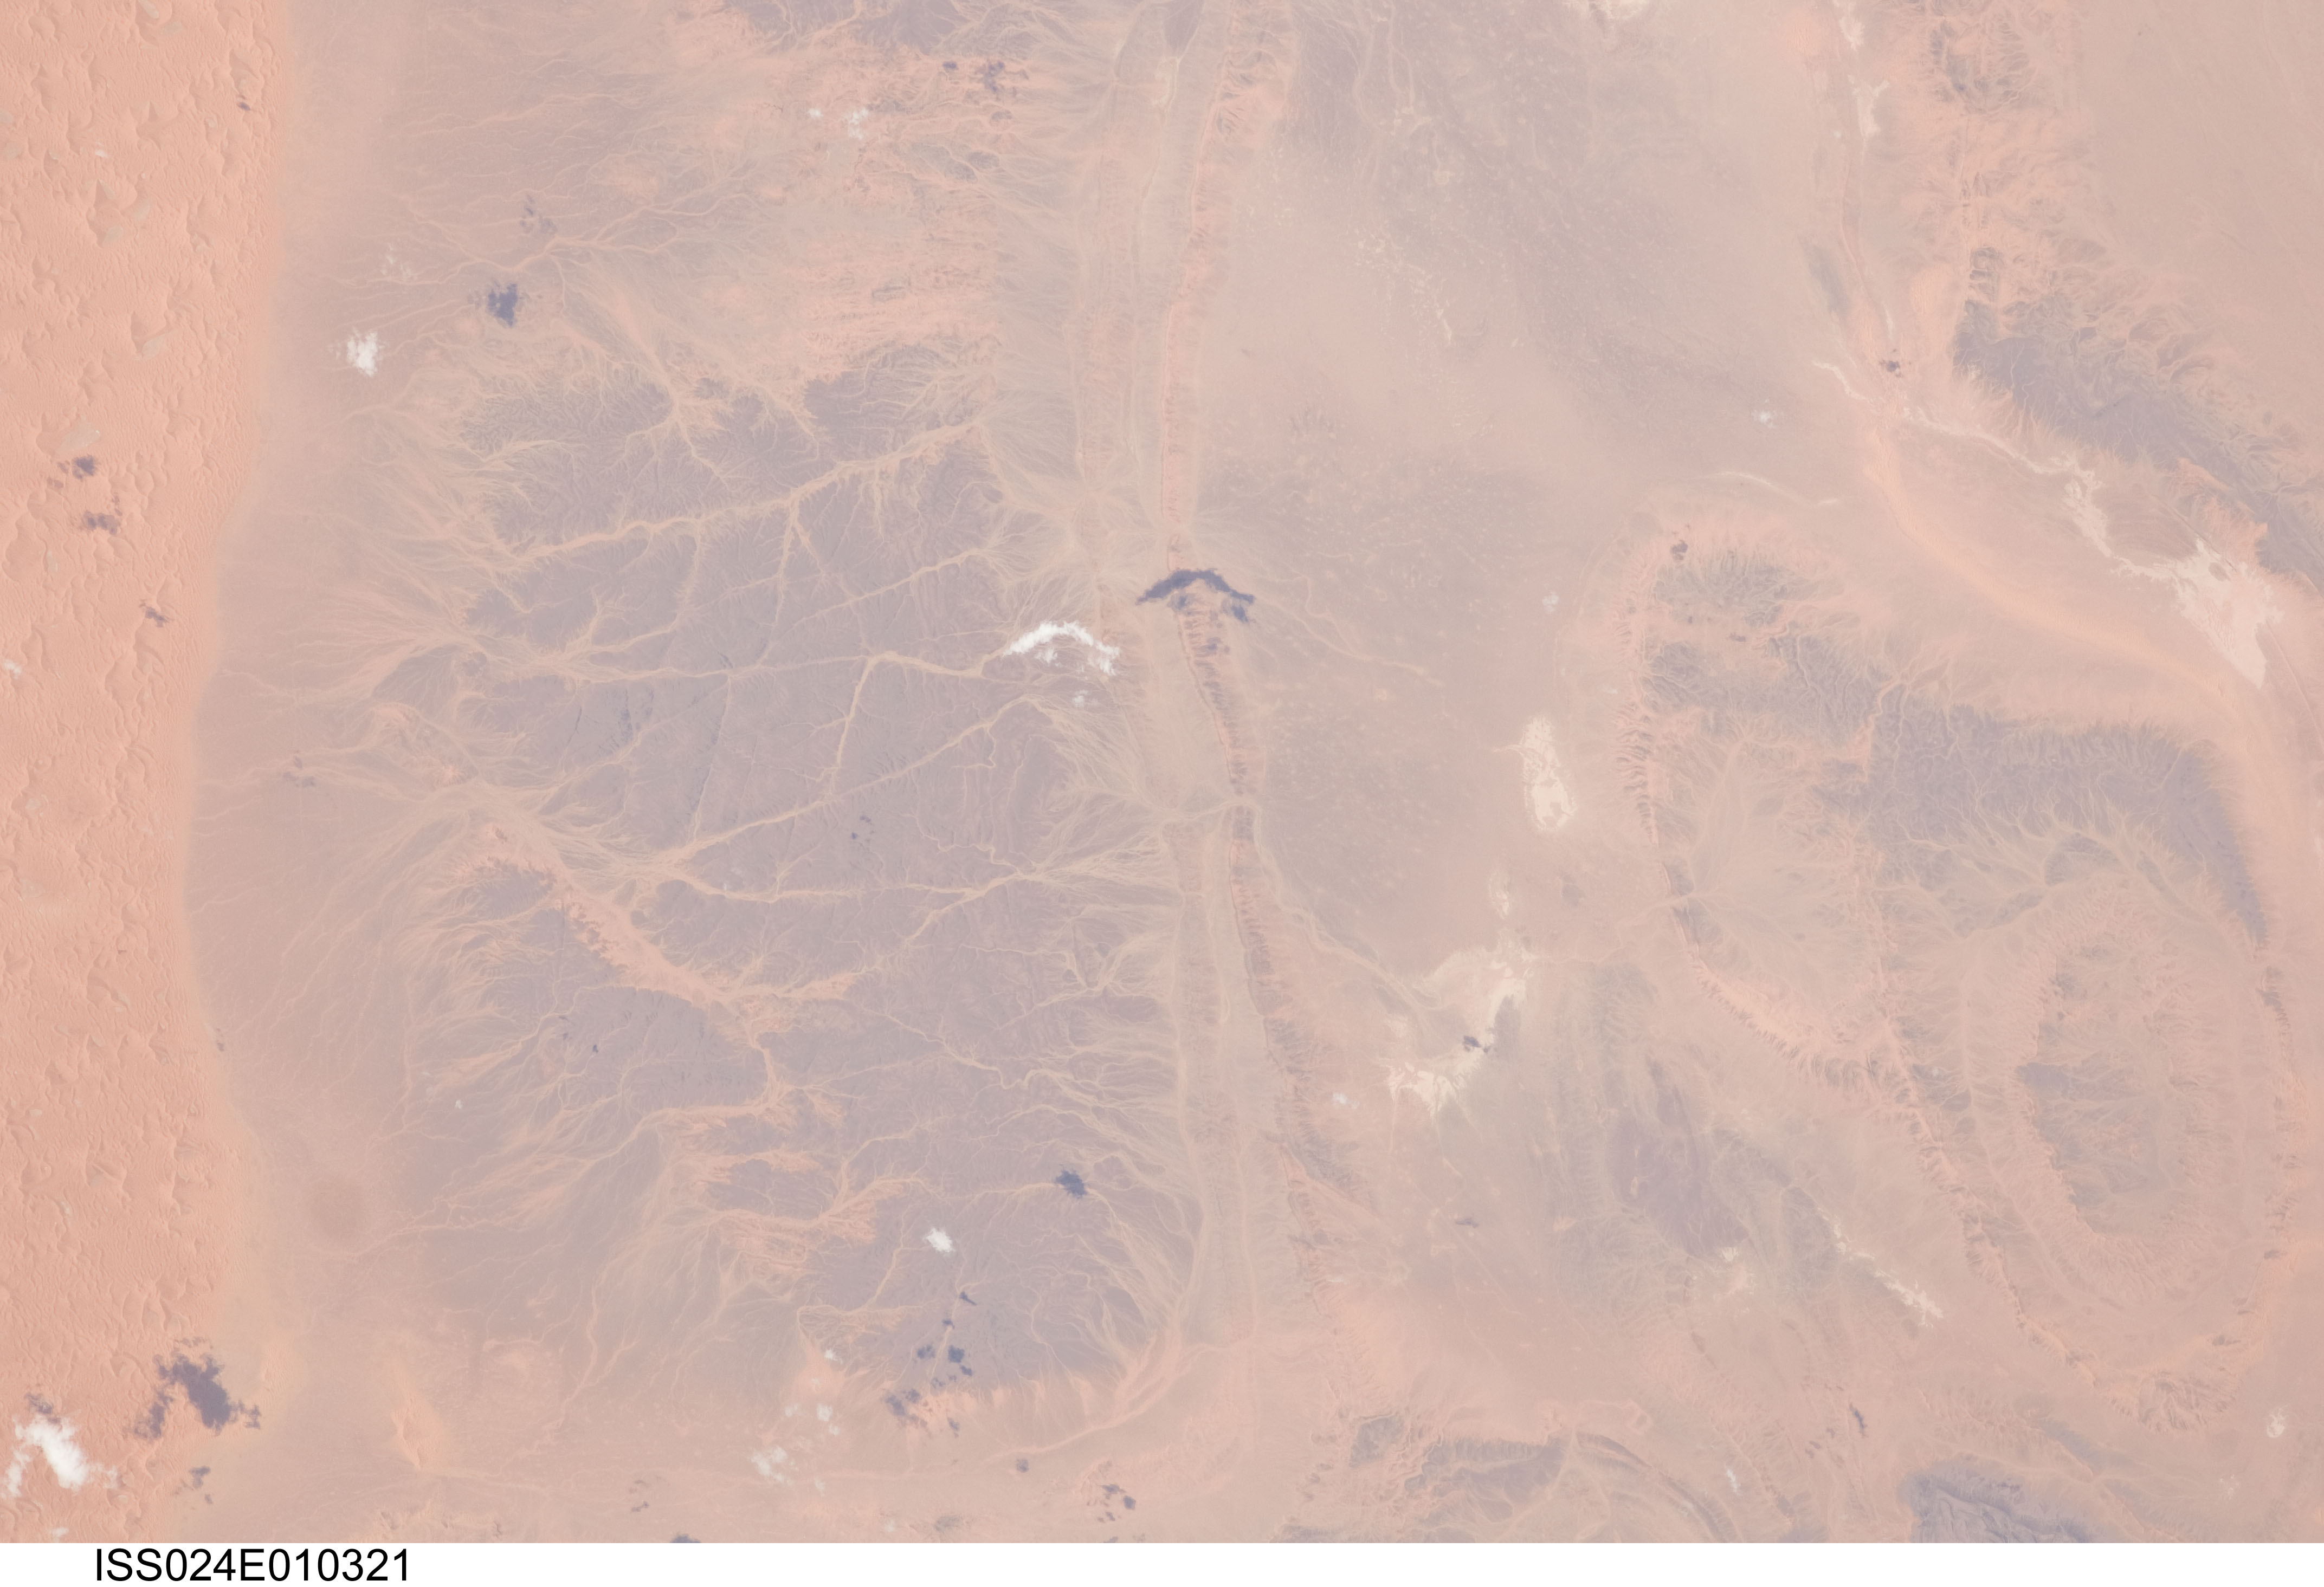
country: ALGERIA
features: HAMADA DU GUIR, HILLS, DUNES
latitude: 30.0
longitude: -3.0
